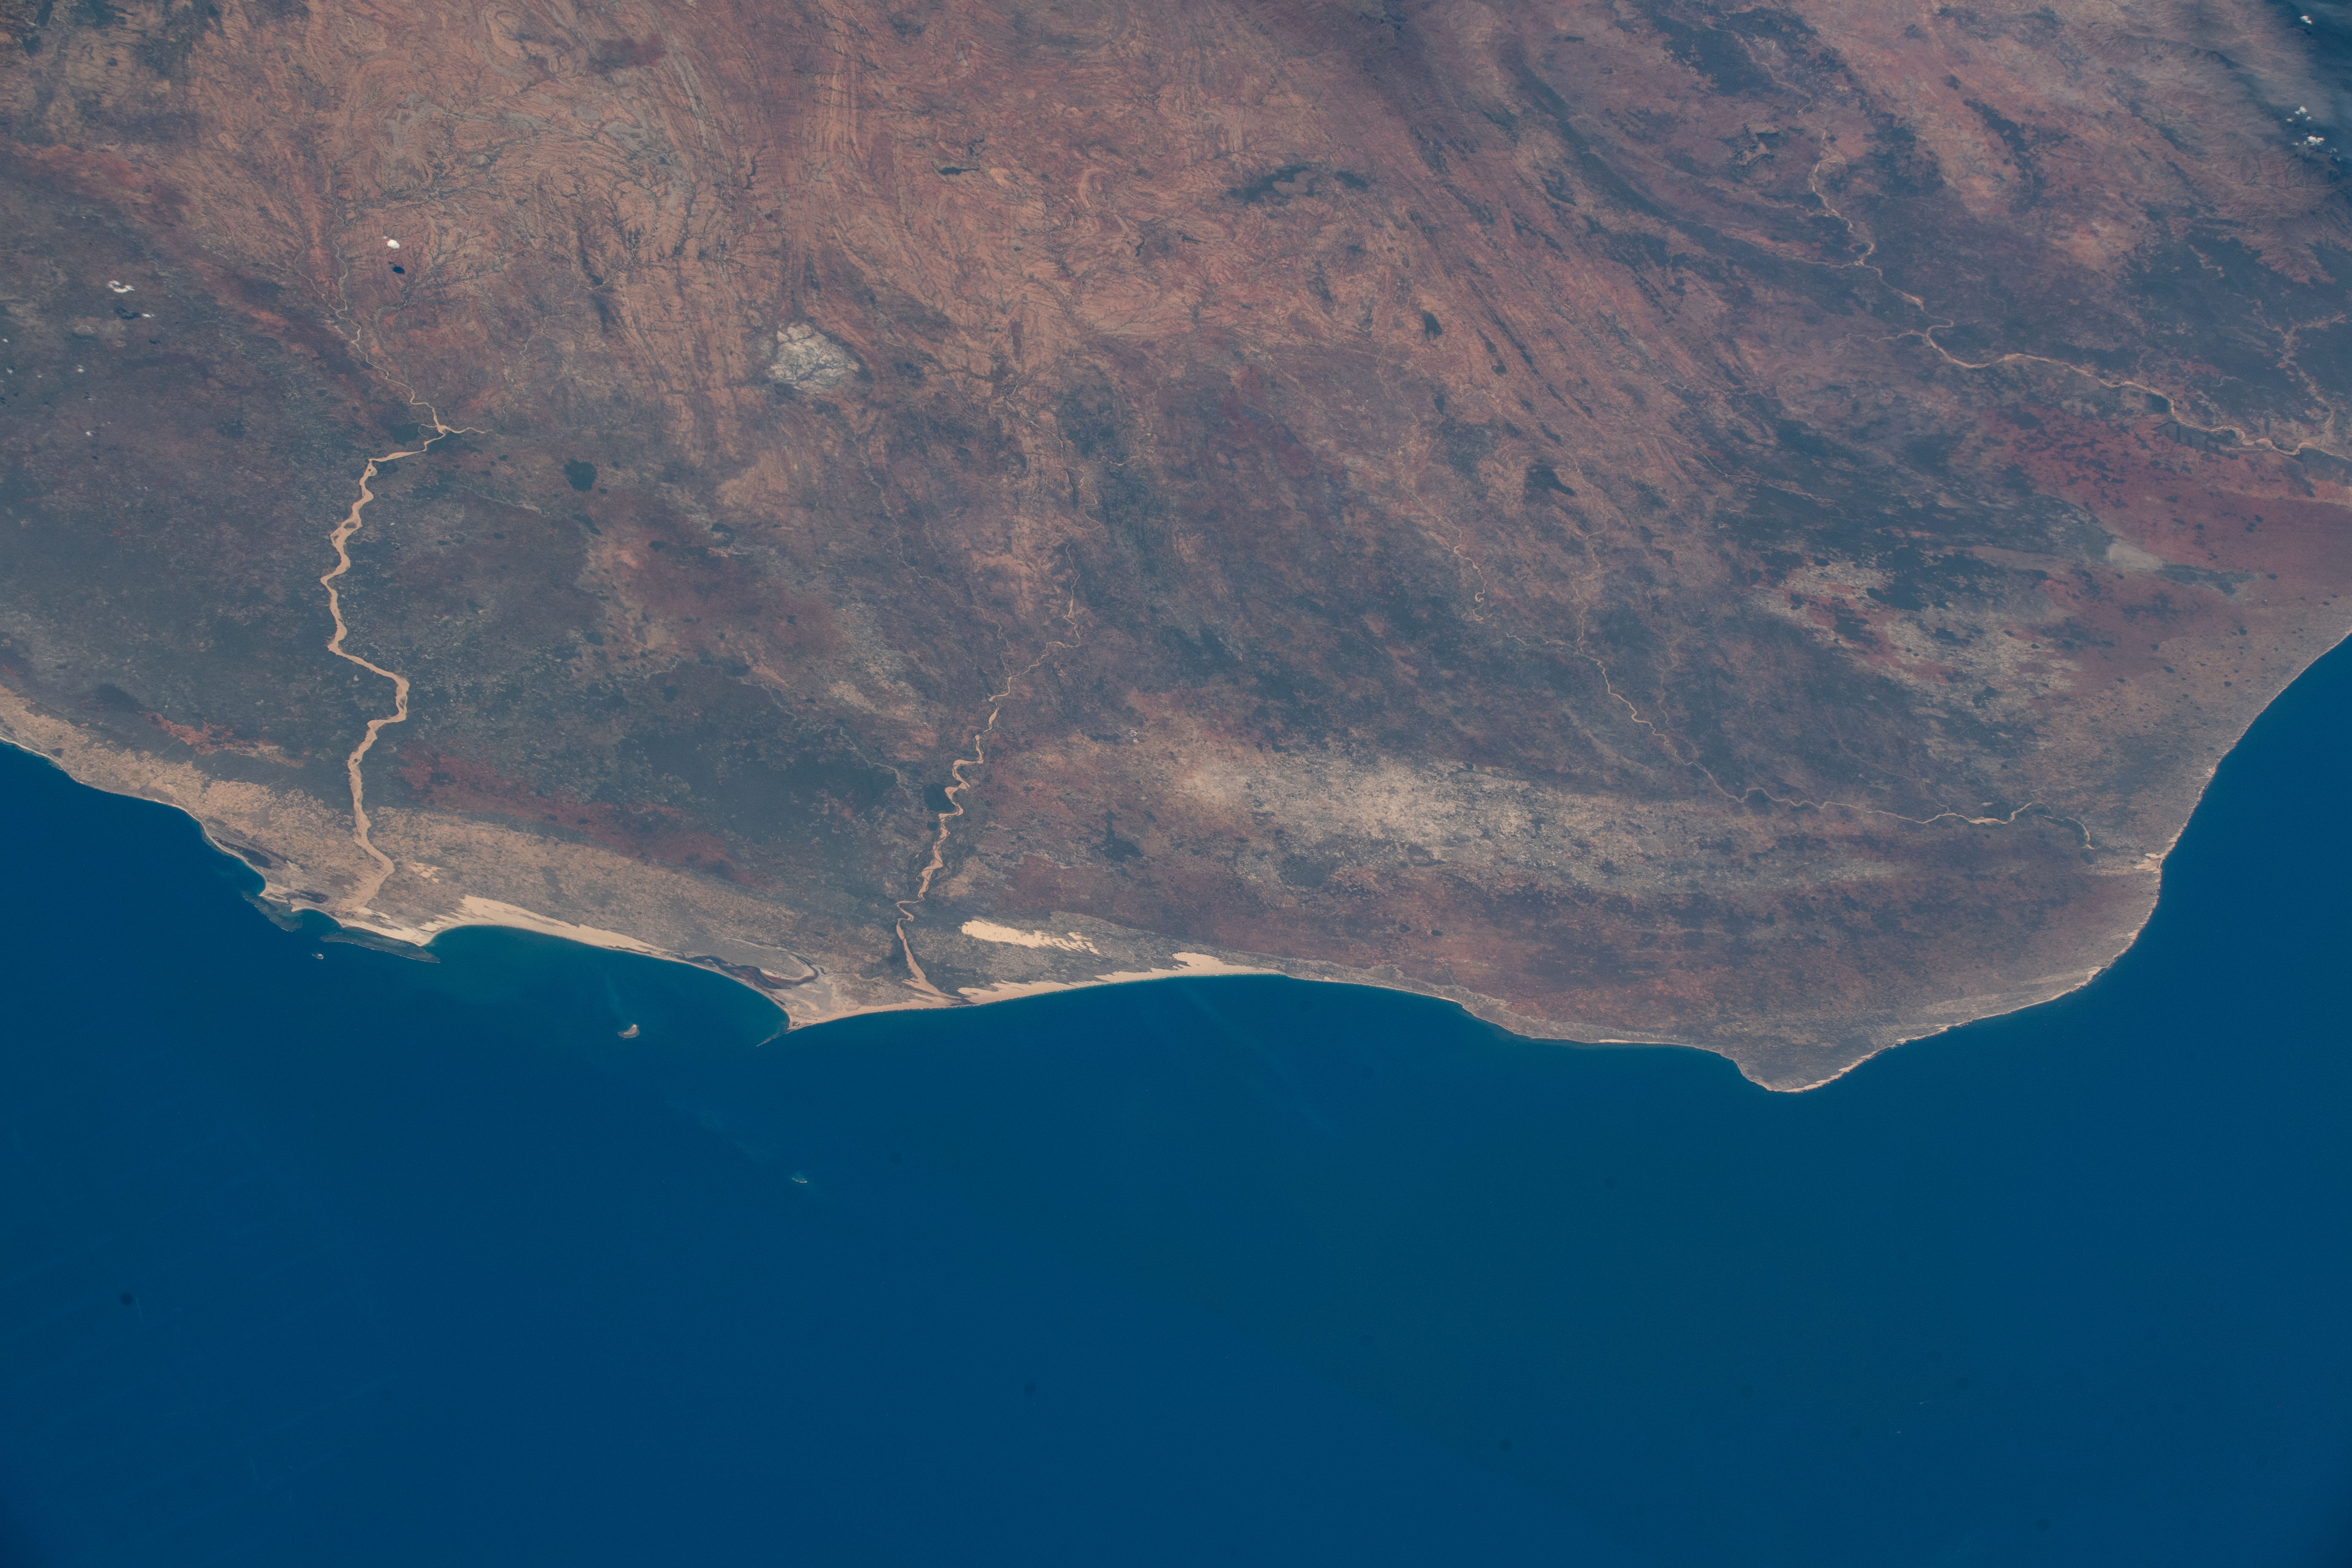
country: MADAGASCAR
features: ANDOHAHELA NATIONAL PARK, MENARANDRA RIVER, MANAMBOVO RIVER, LINTA RIVER
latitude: -25.1
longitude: 44.9
